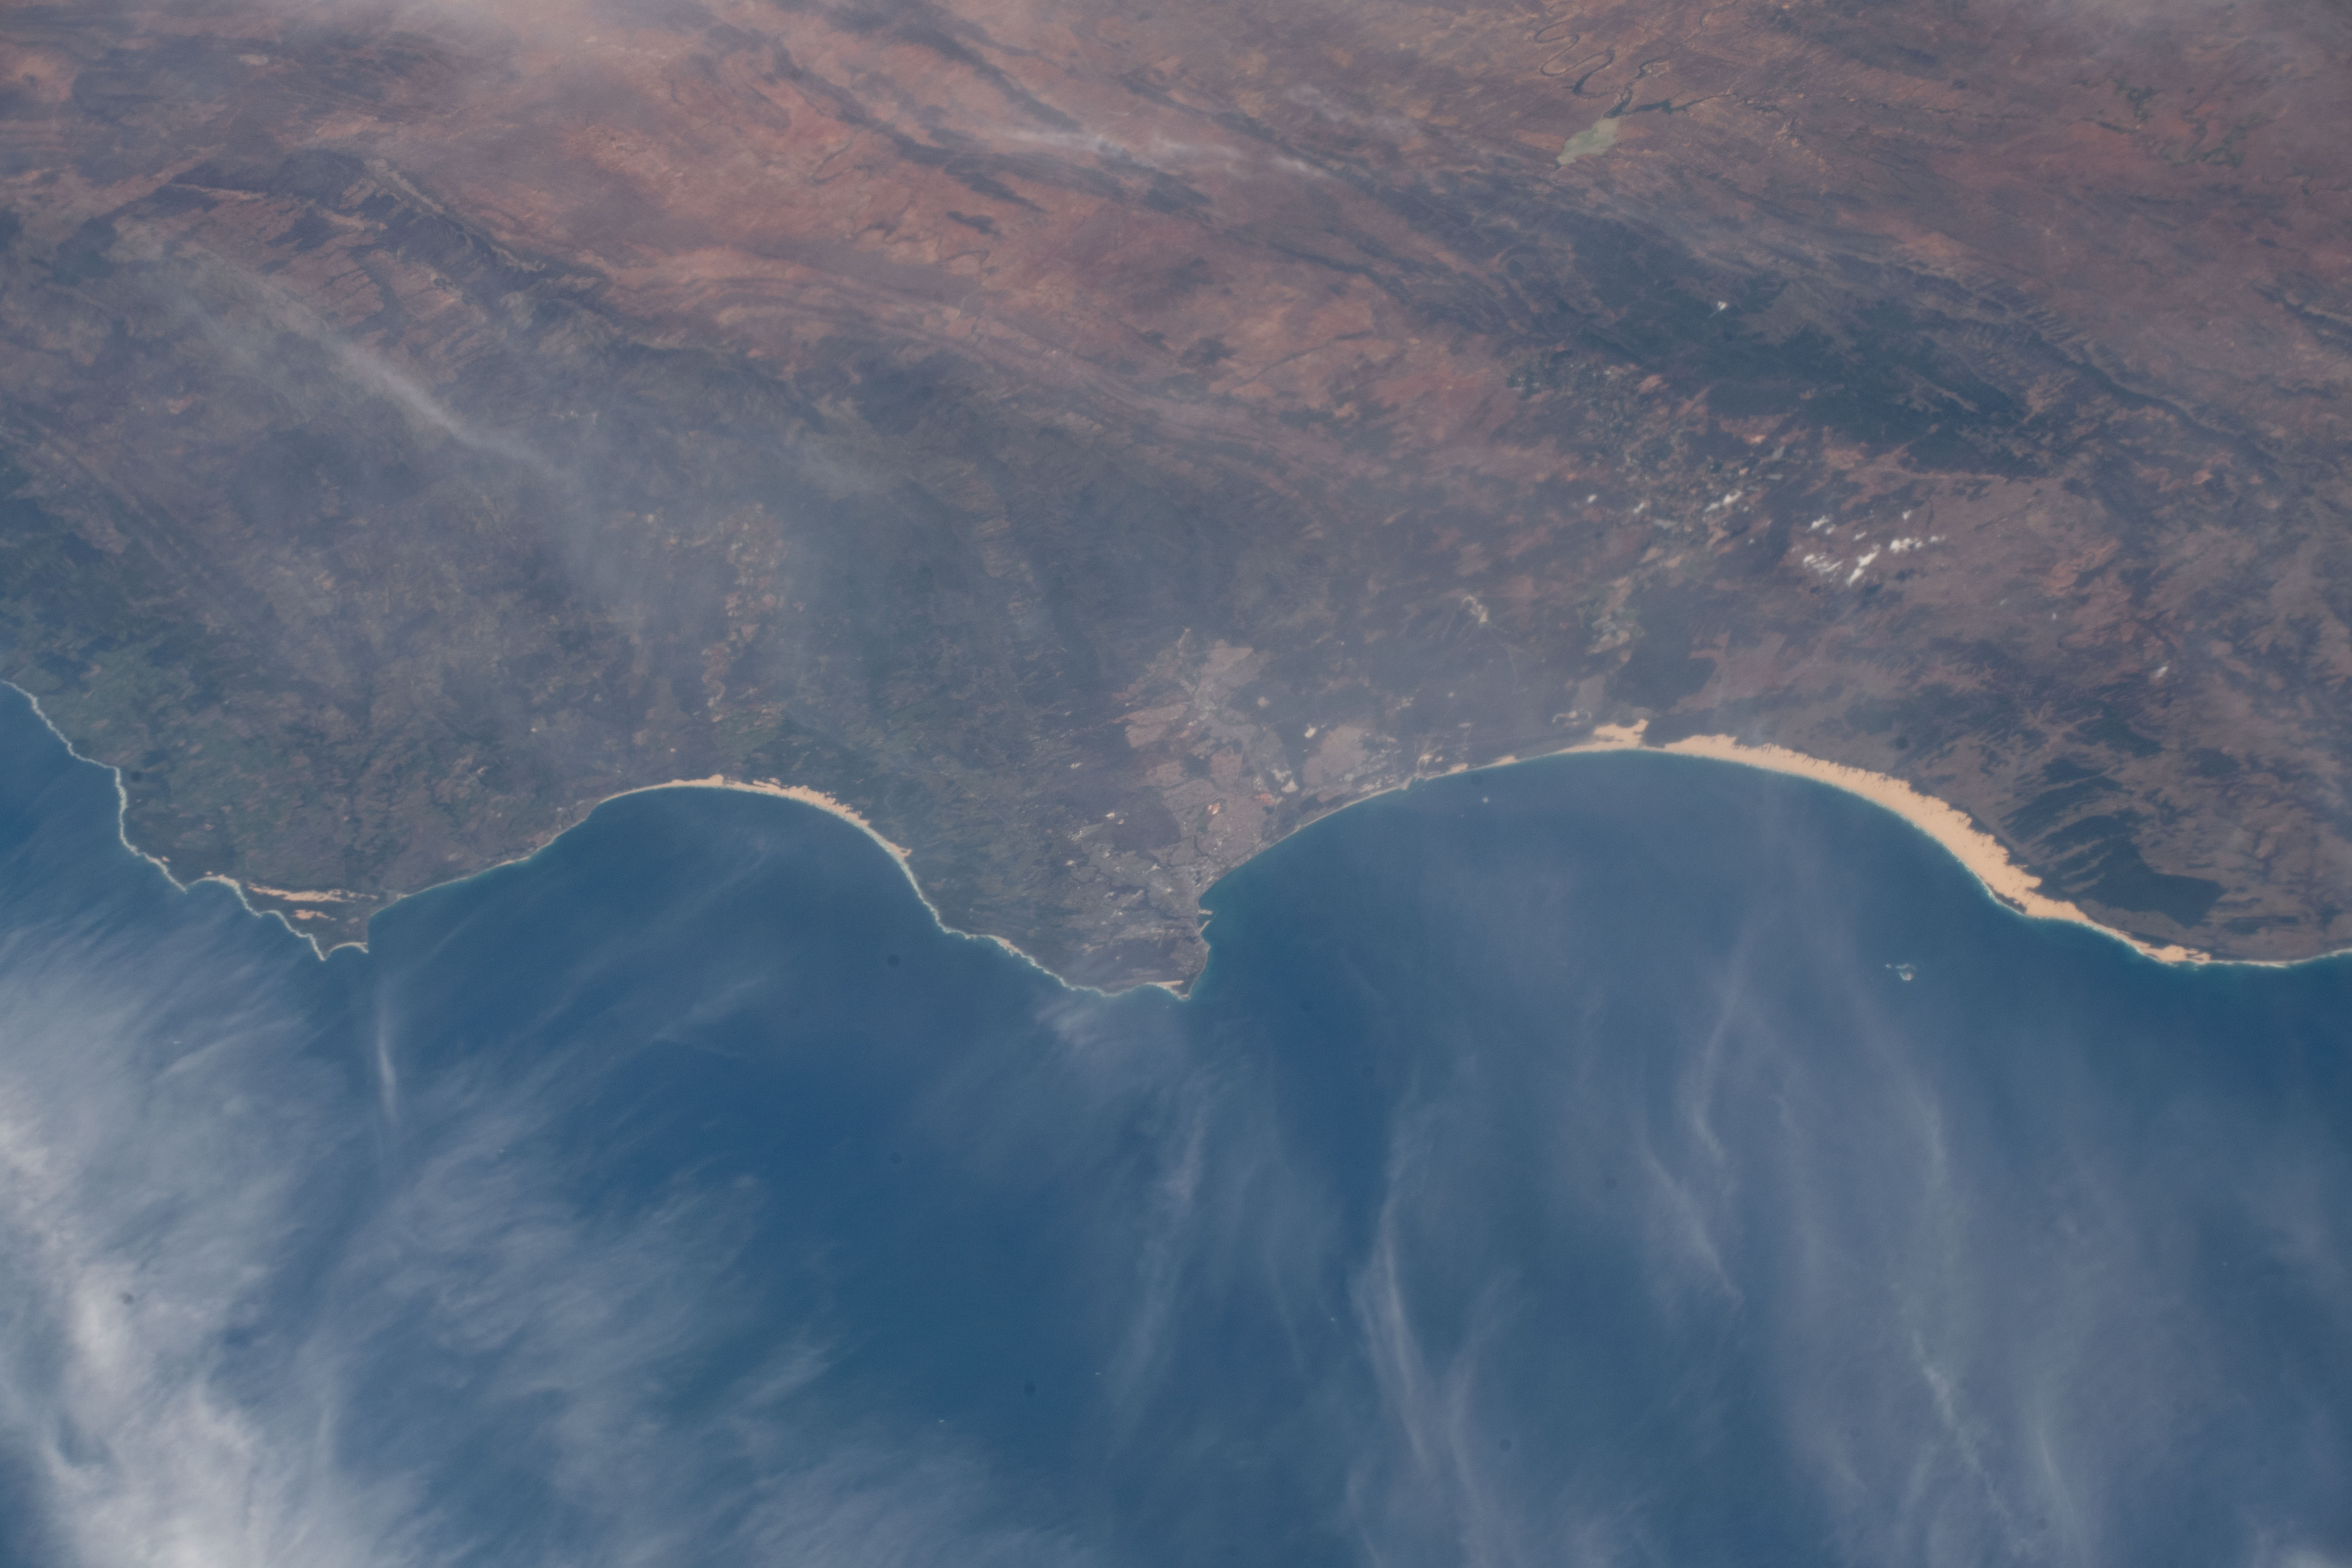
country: REPUBLIC SOUTH AFRICA
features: SOUTH AFRICA, PORT ELIZABETH, ADDO ELEPHANT NATIONAL PARK, BAVIAANSKLOOF NATURE RESERVE
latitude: -33.8
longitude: 25.6
